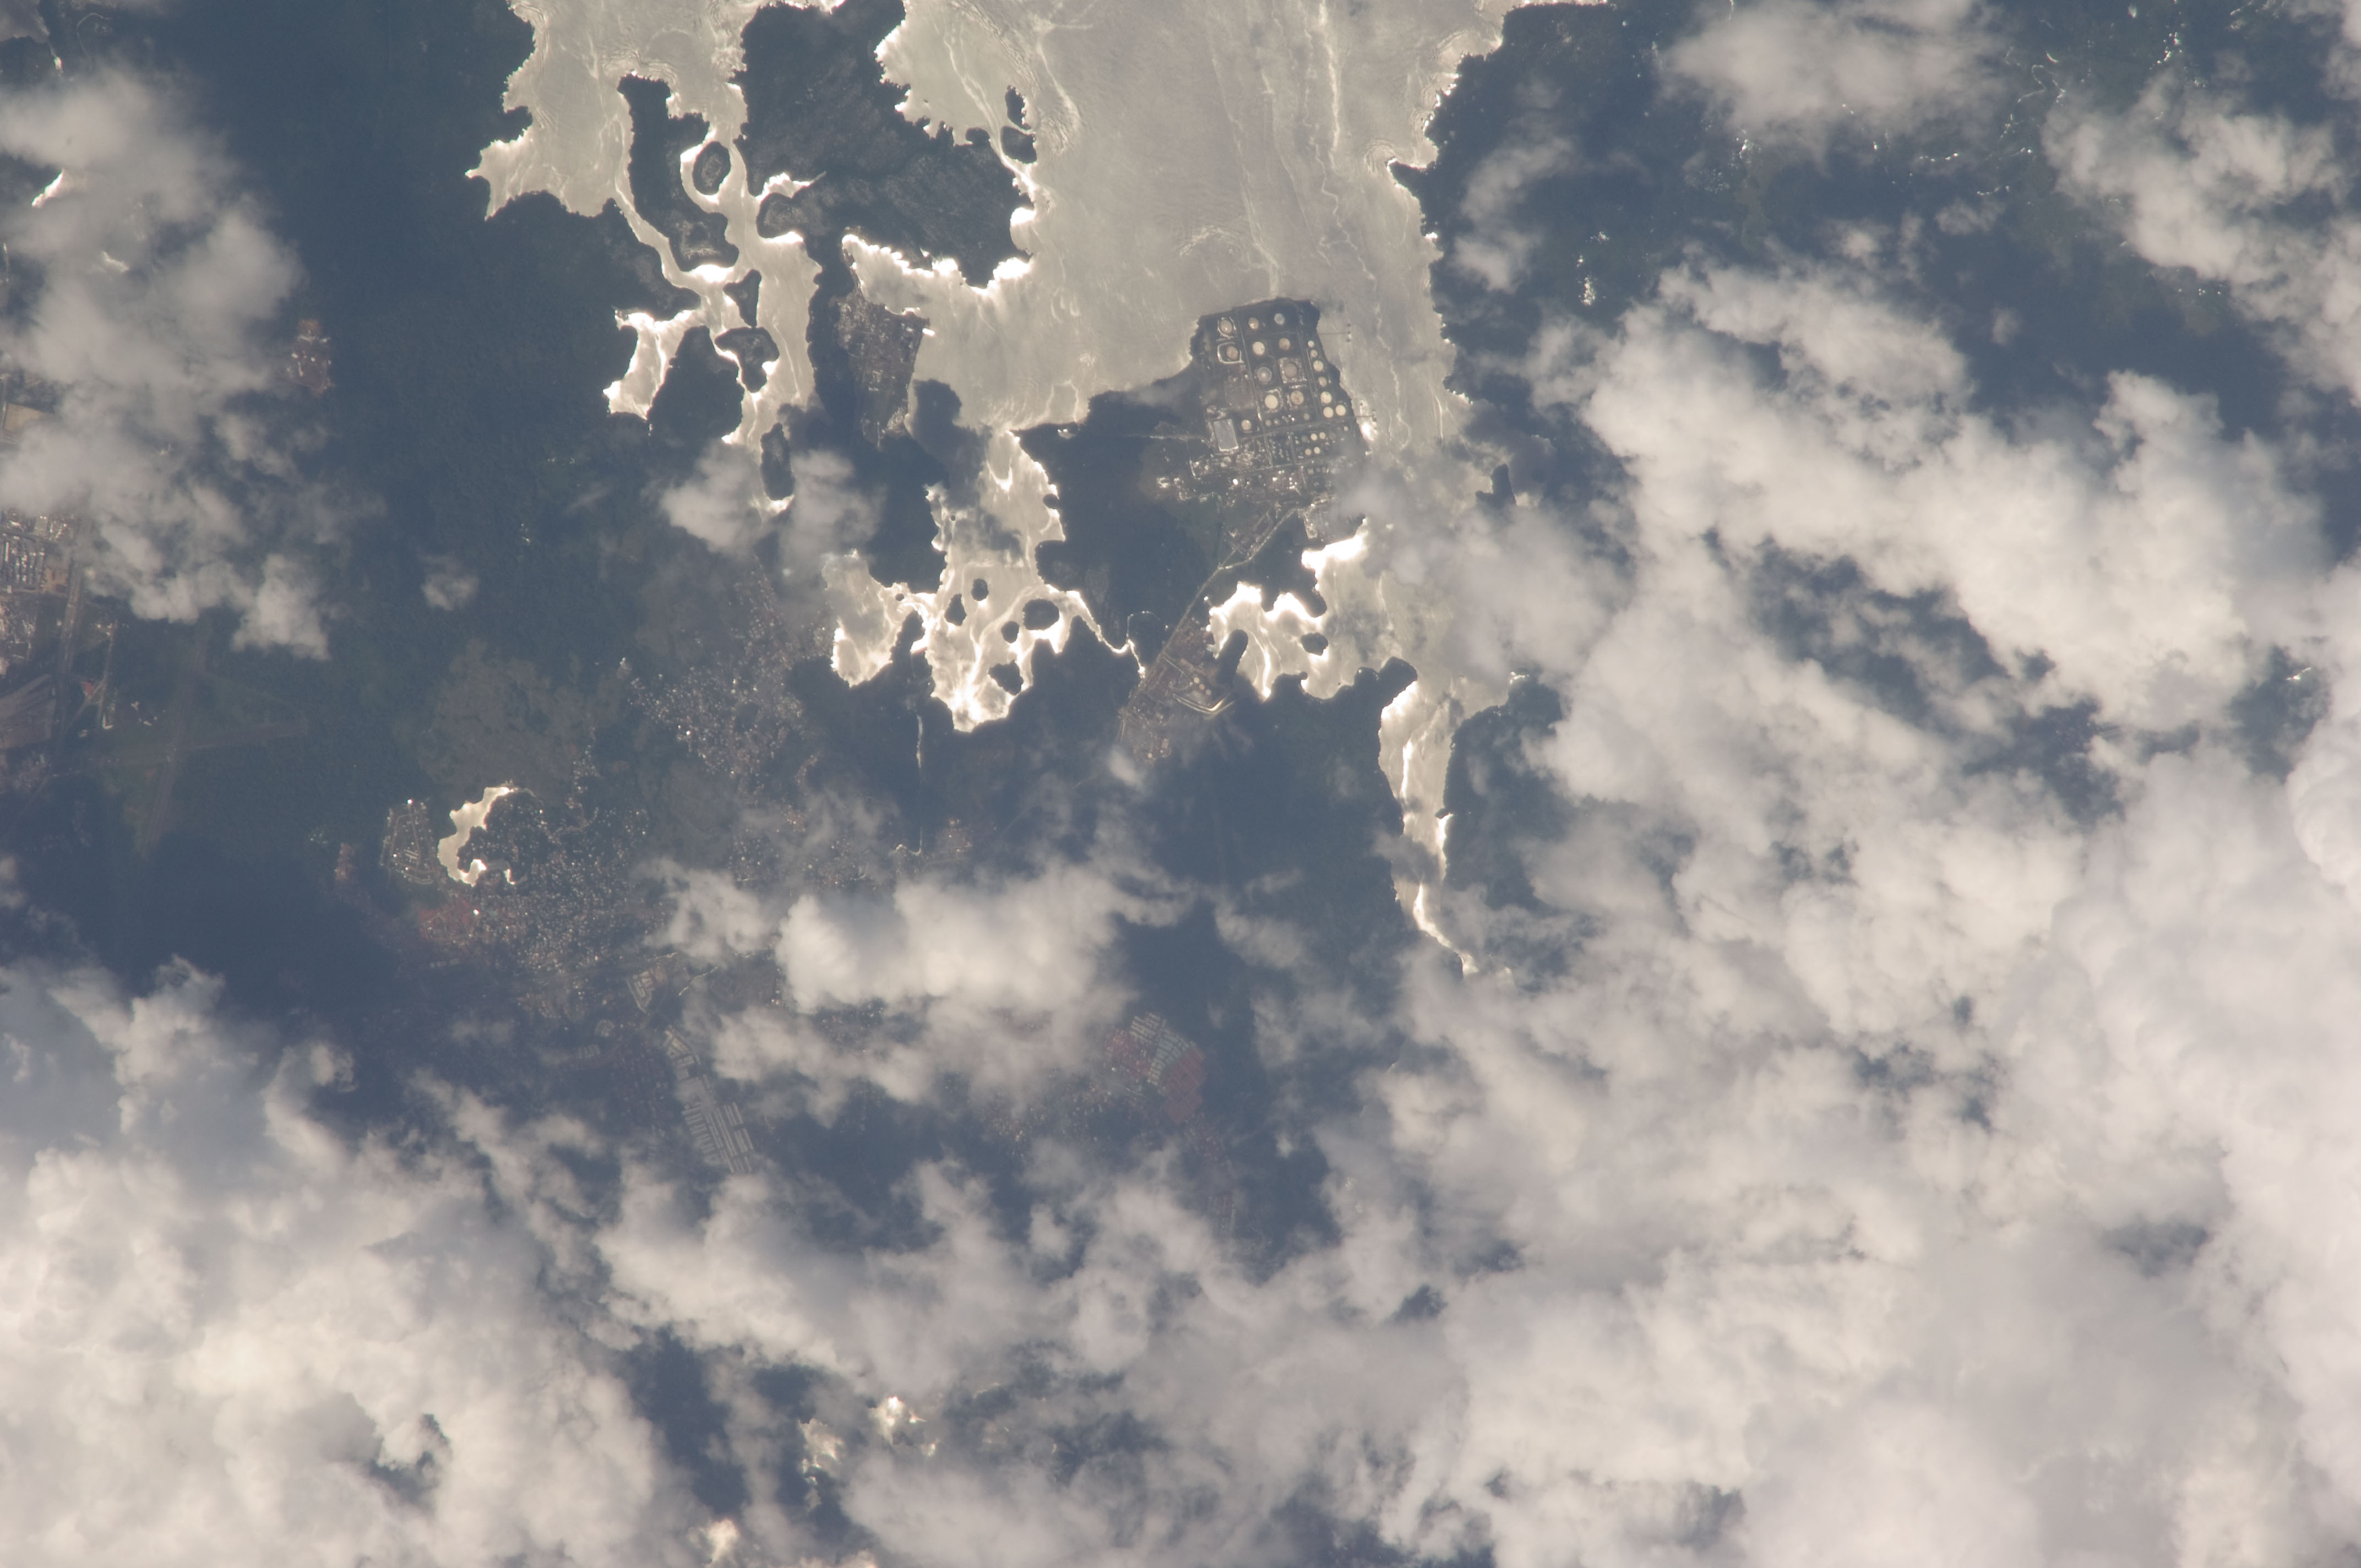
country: PANAMA
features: COAST, GLINT, OIL TERMINAL EAST OF COLON
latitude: 9.4
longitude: -79.8
